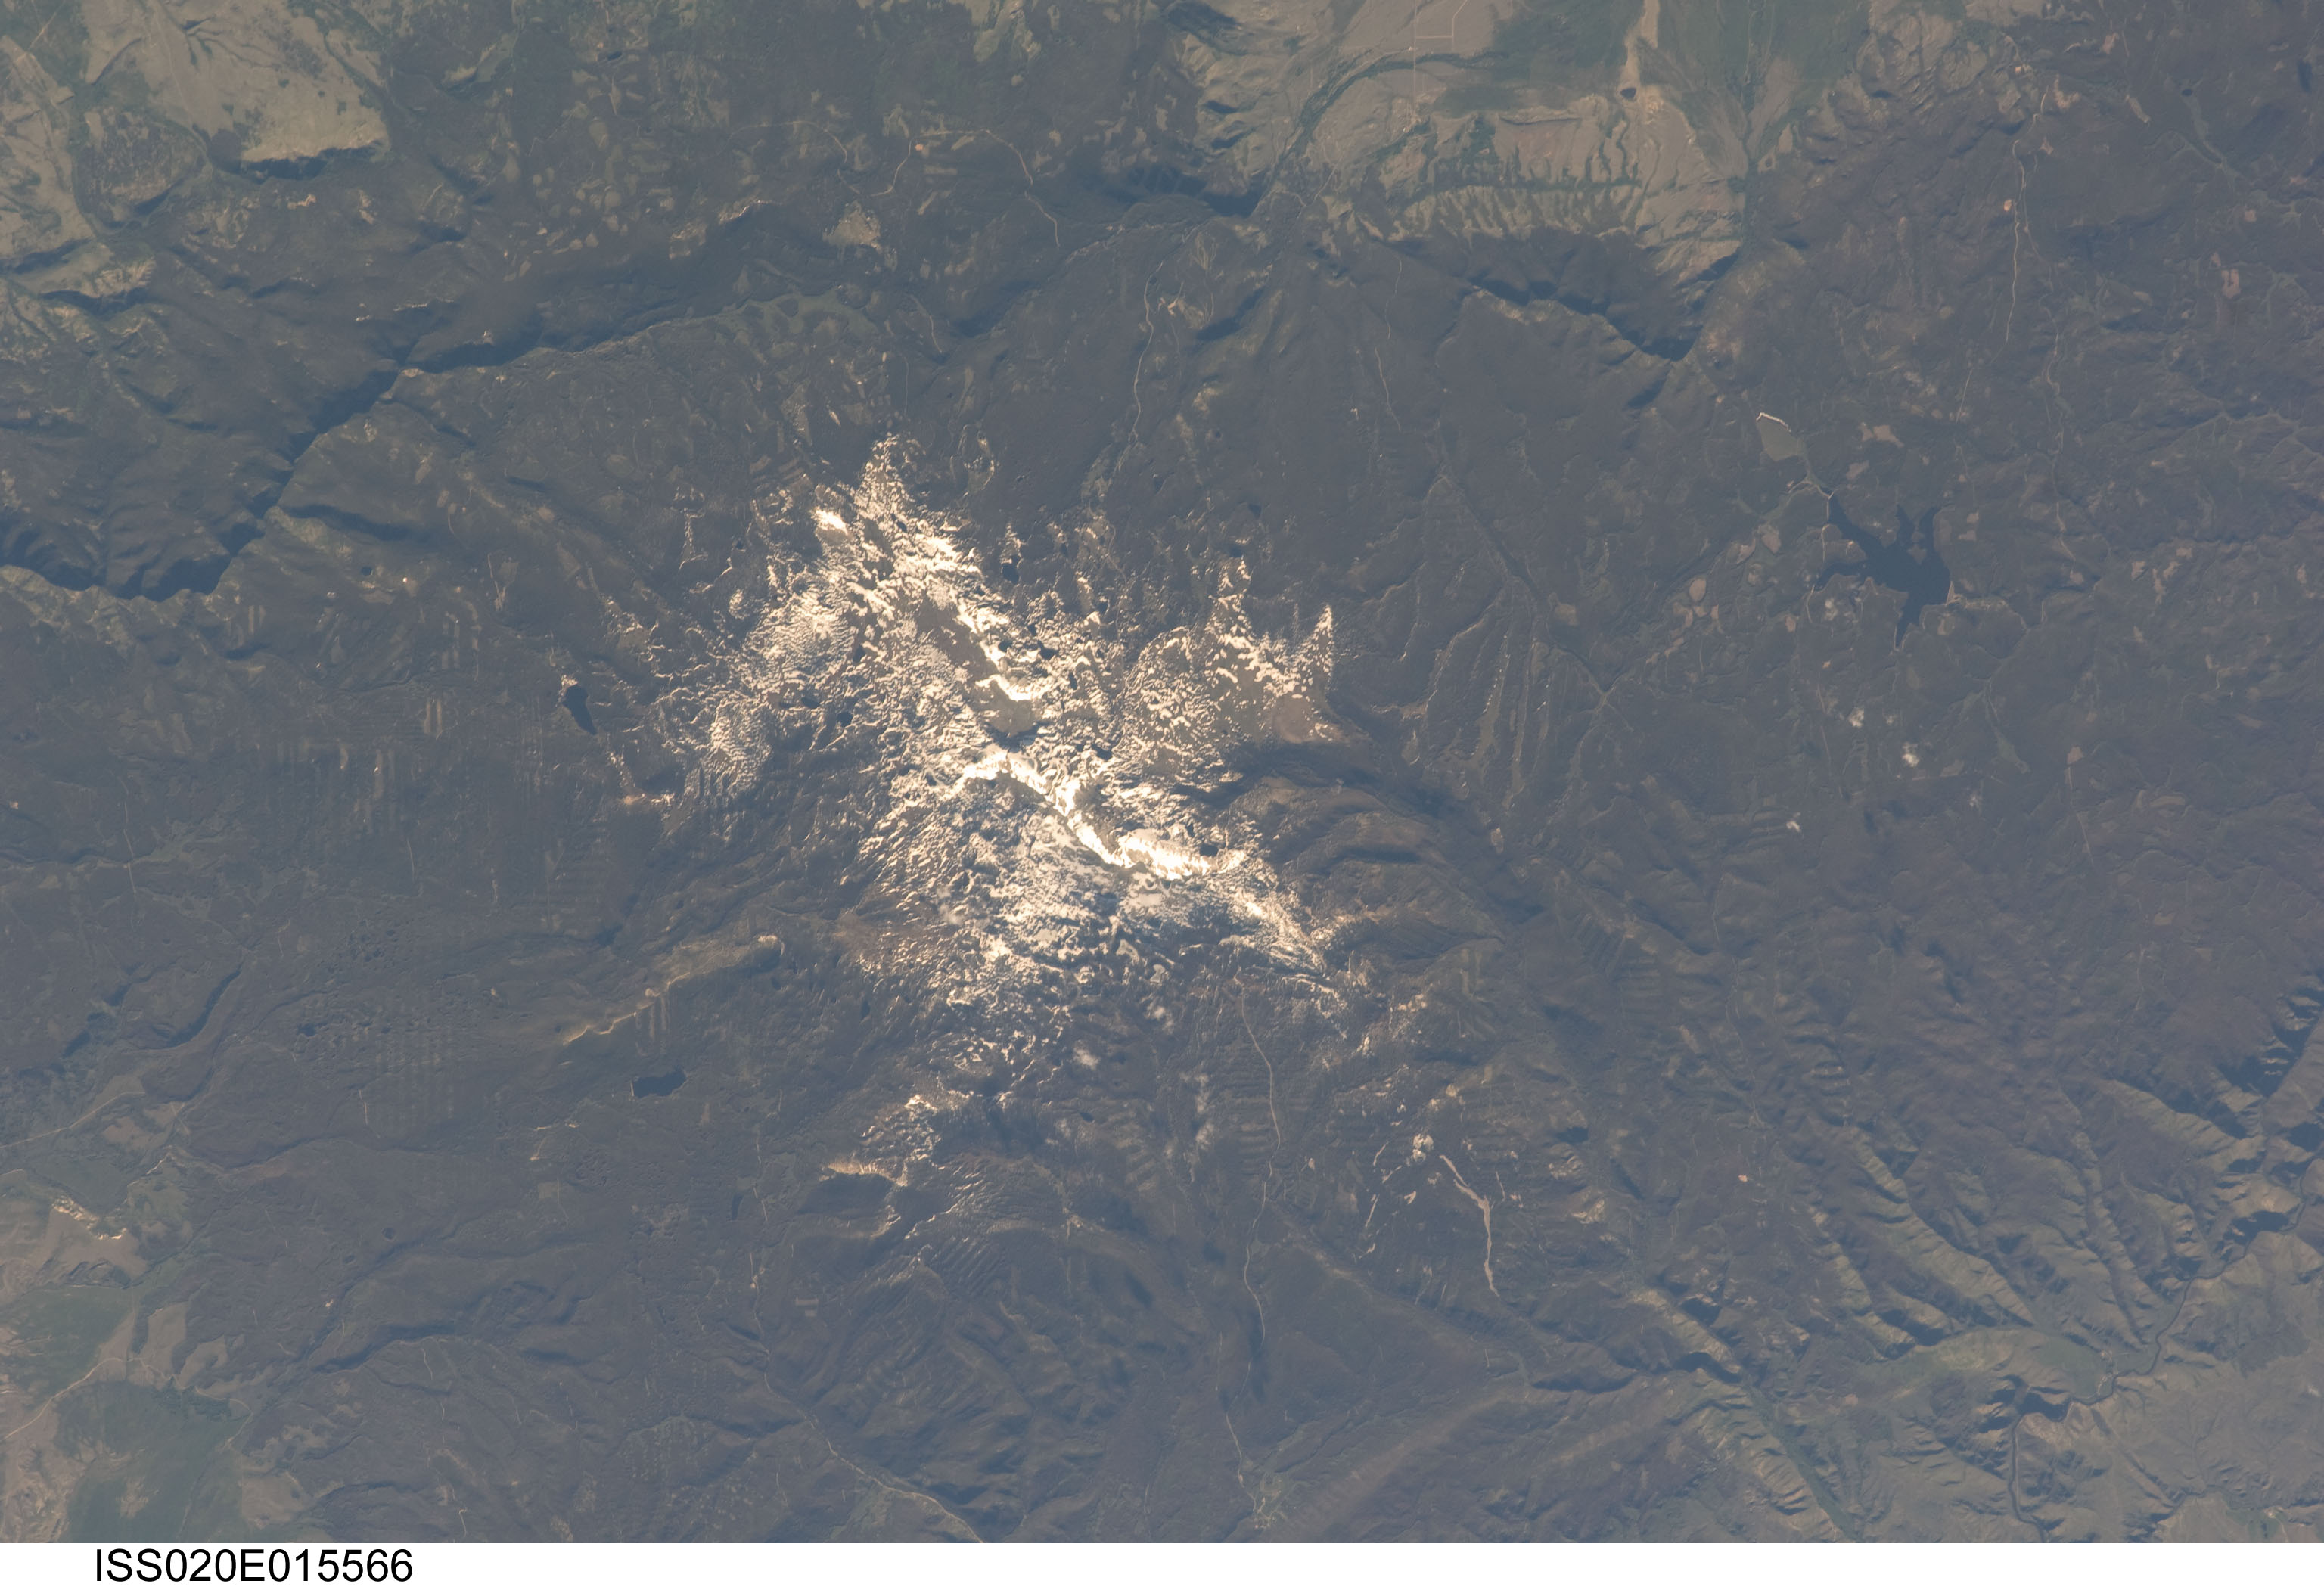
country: USA-WYOMING
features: SUGARLOAF MOUNTAIN,ROB ROY RESERVOIR
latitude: 41.3
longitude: -106.3
